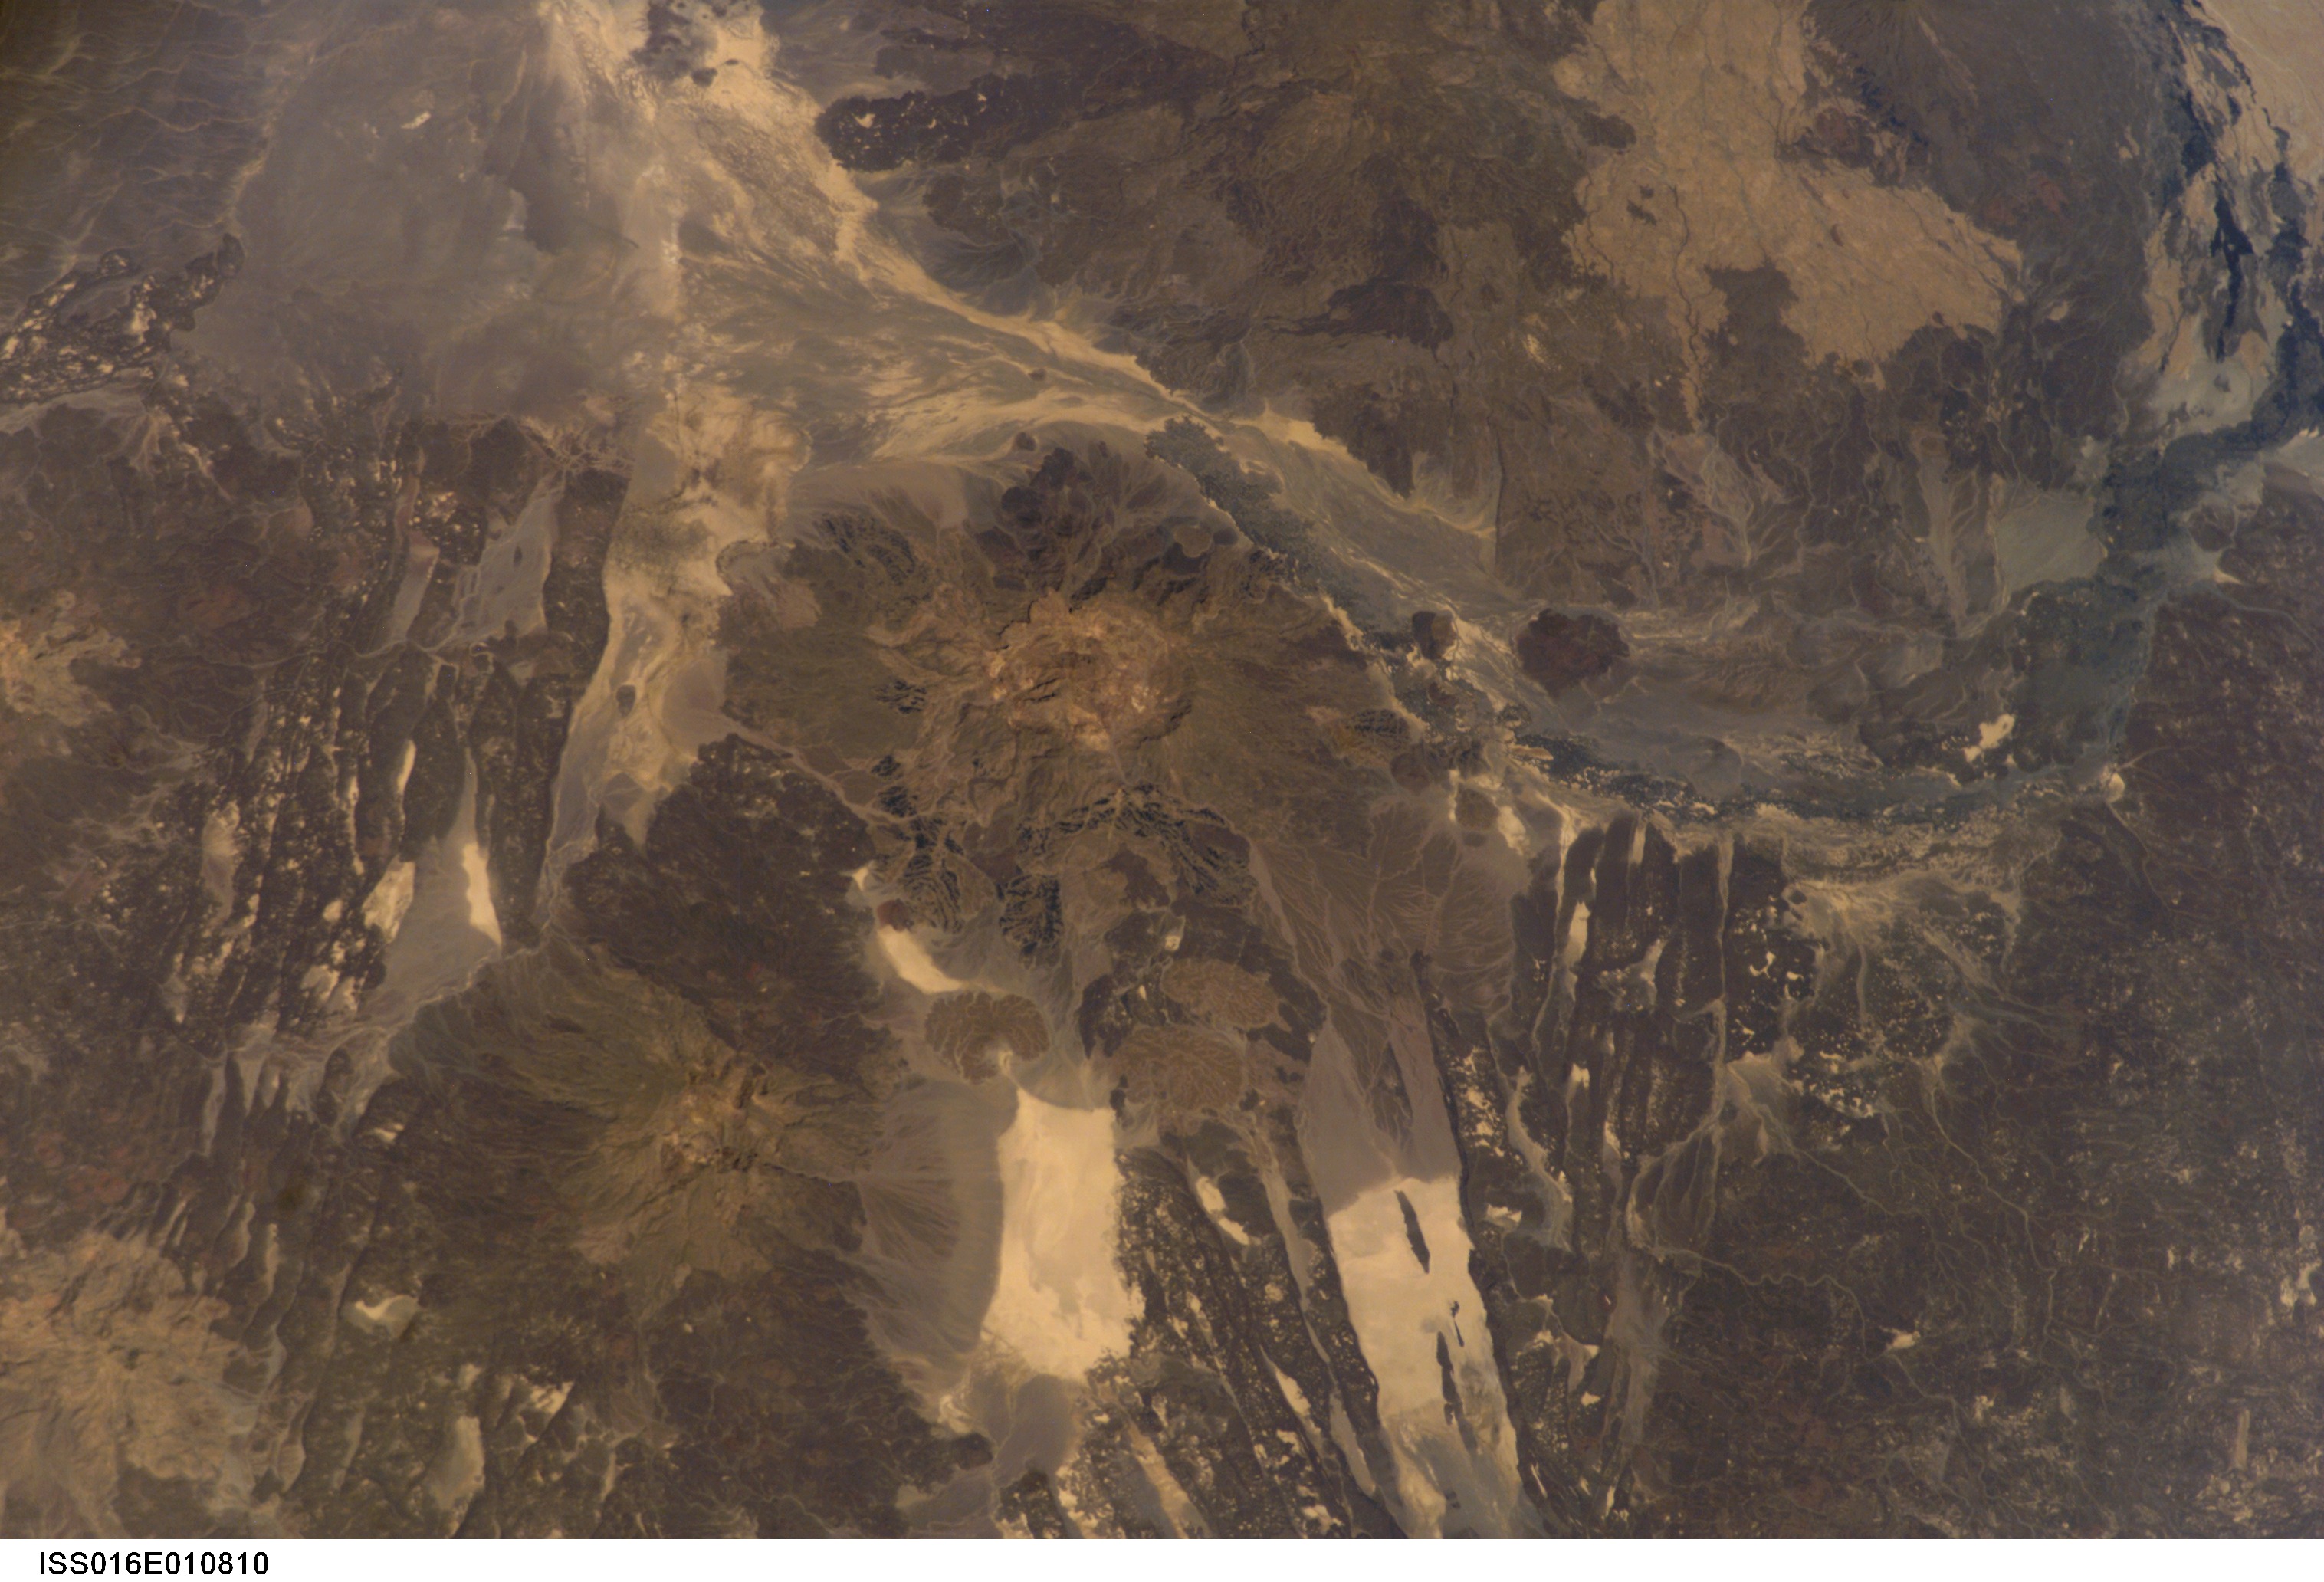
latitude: 13.0
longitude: 41.5
